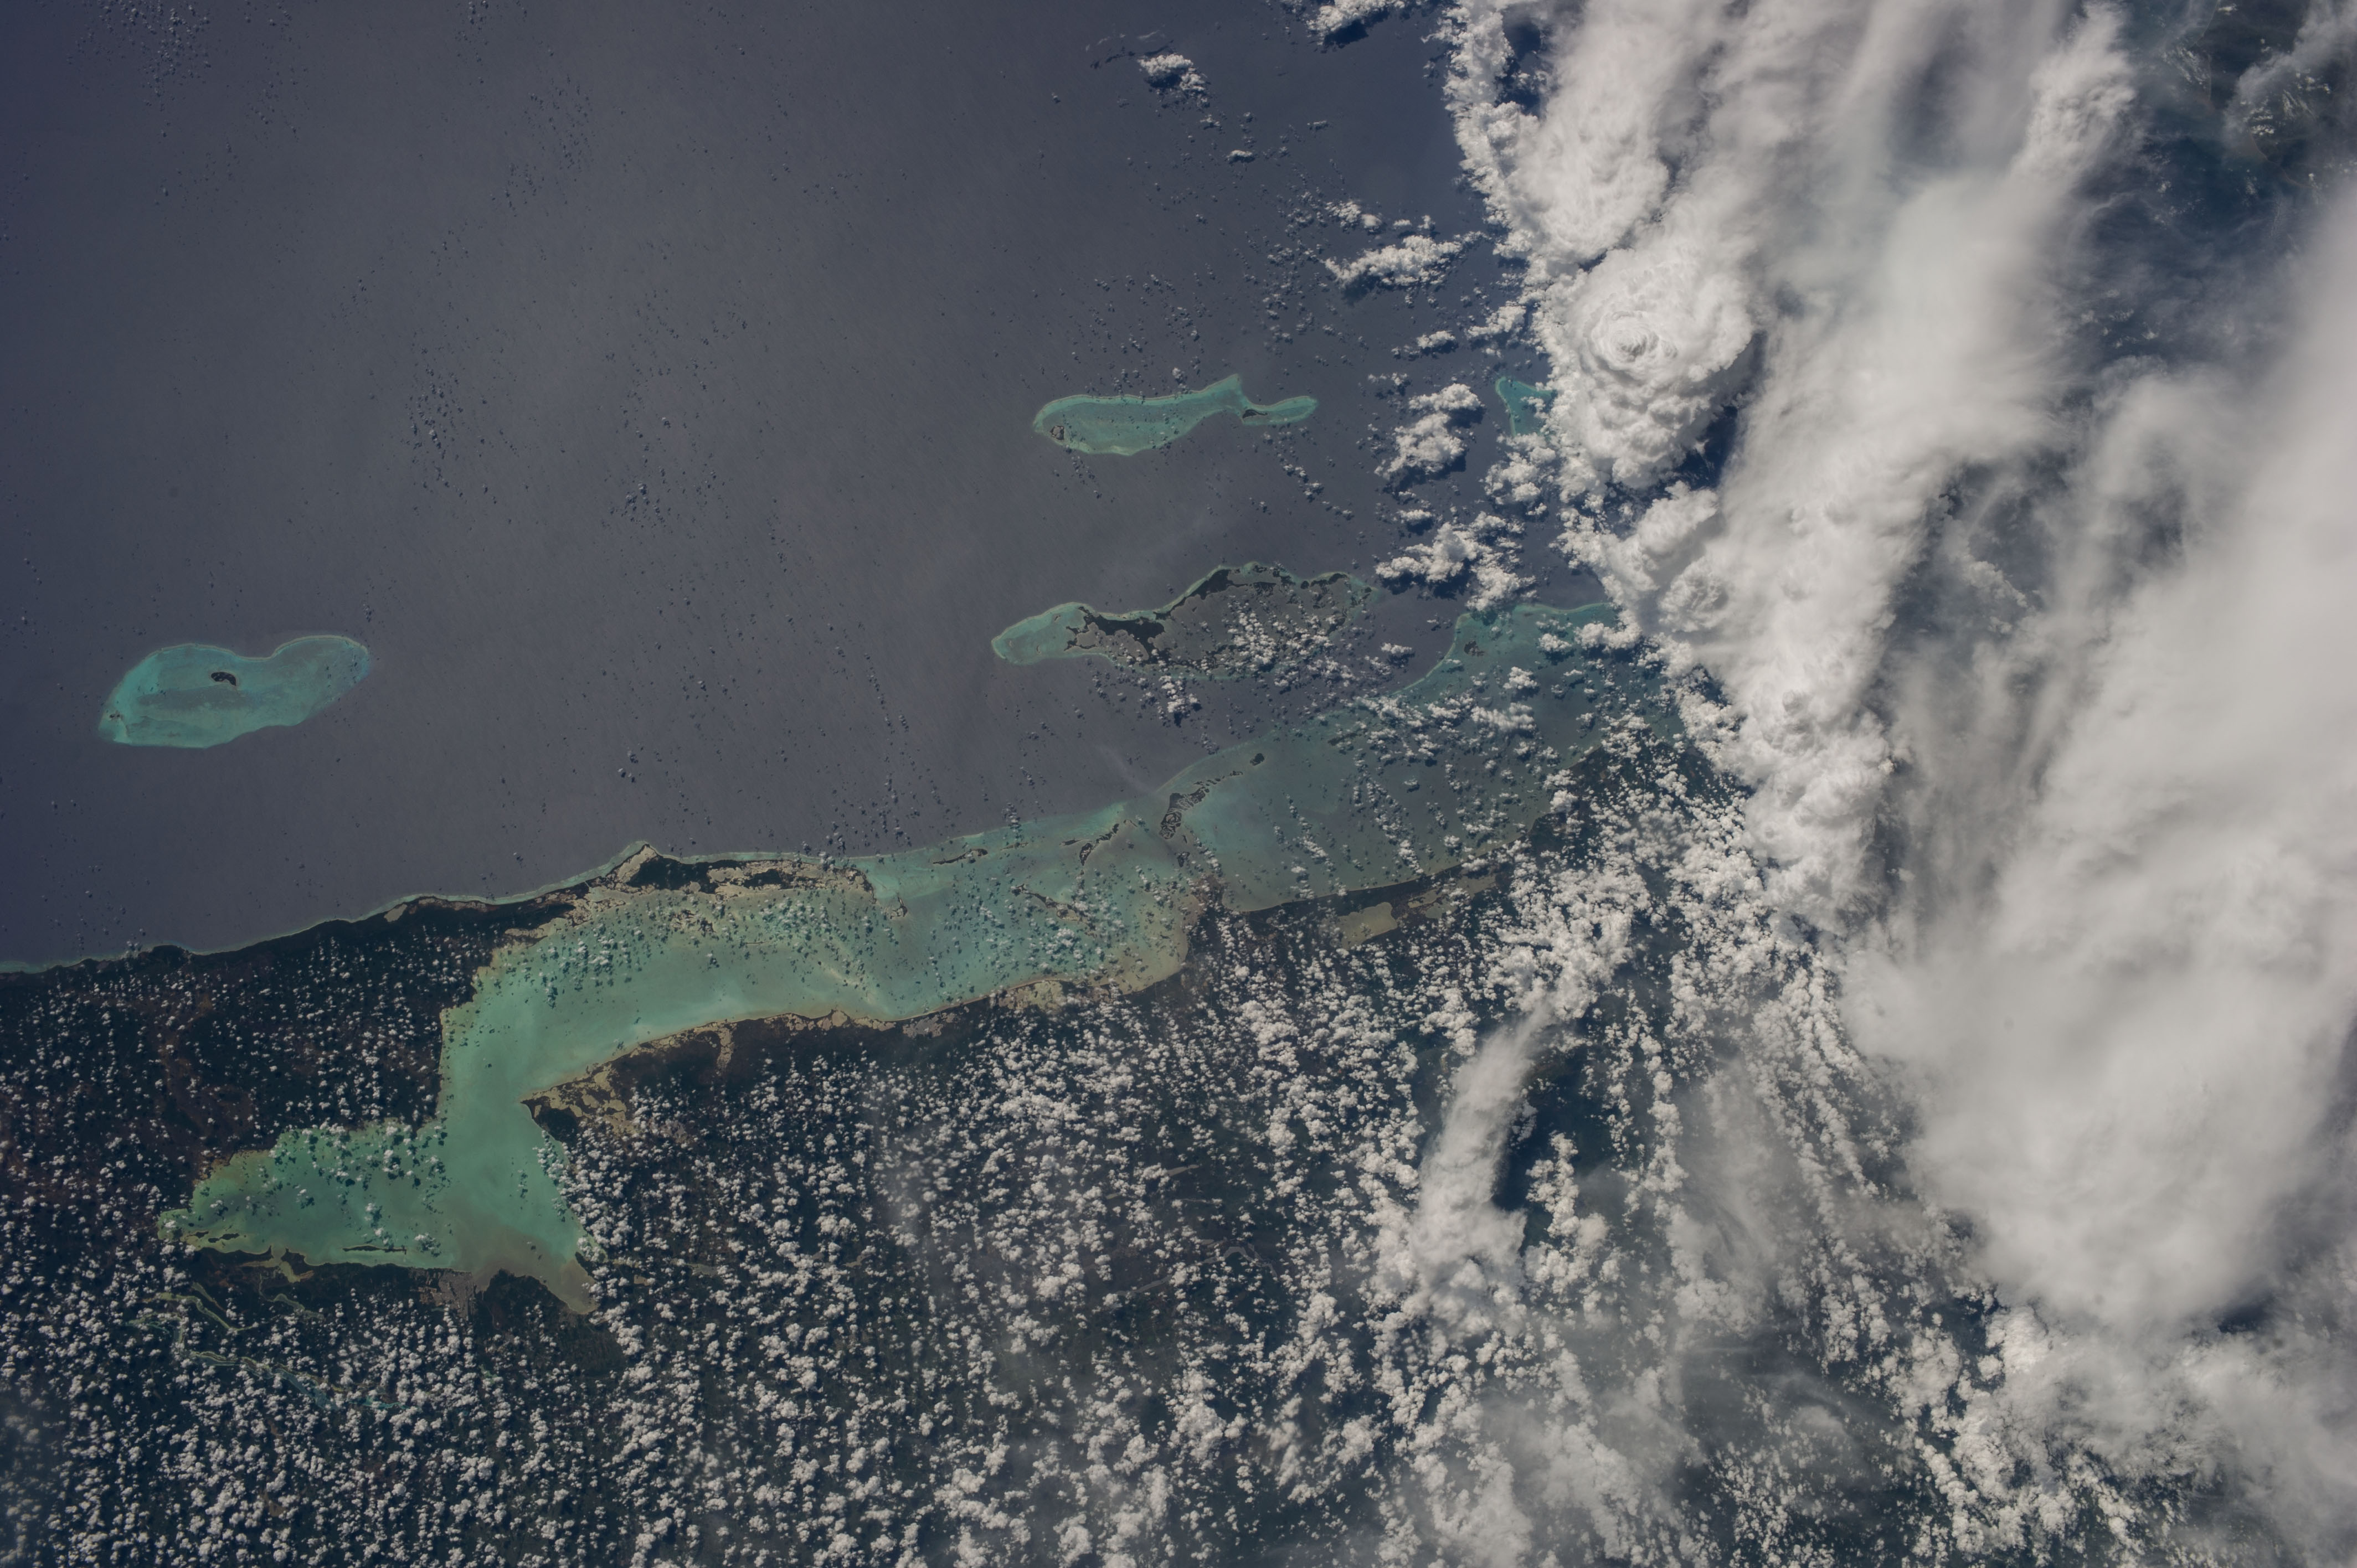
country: BELIZE
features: BELIZE BARRIER REEF, TURNEFFE ISLANDS, HALF MOON CAY, BANCHO CHINCHORRO
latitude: 17.5
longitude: -88.0
